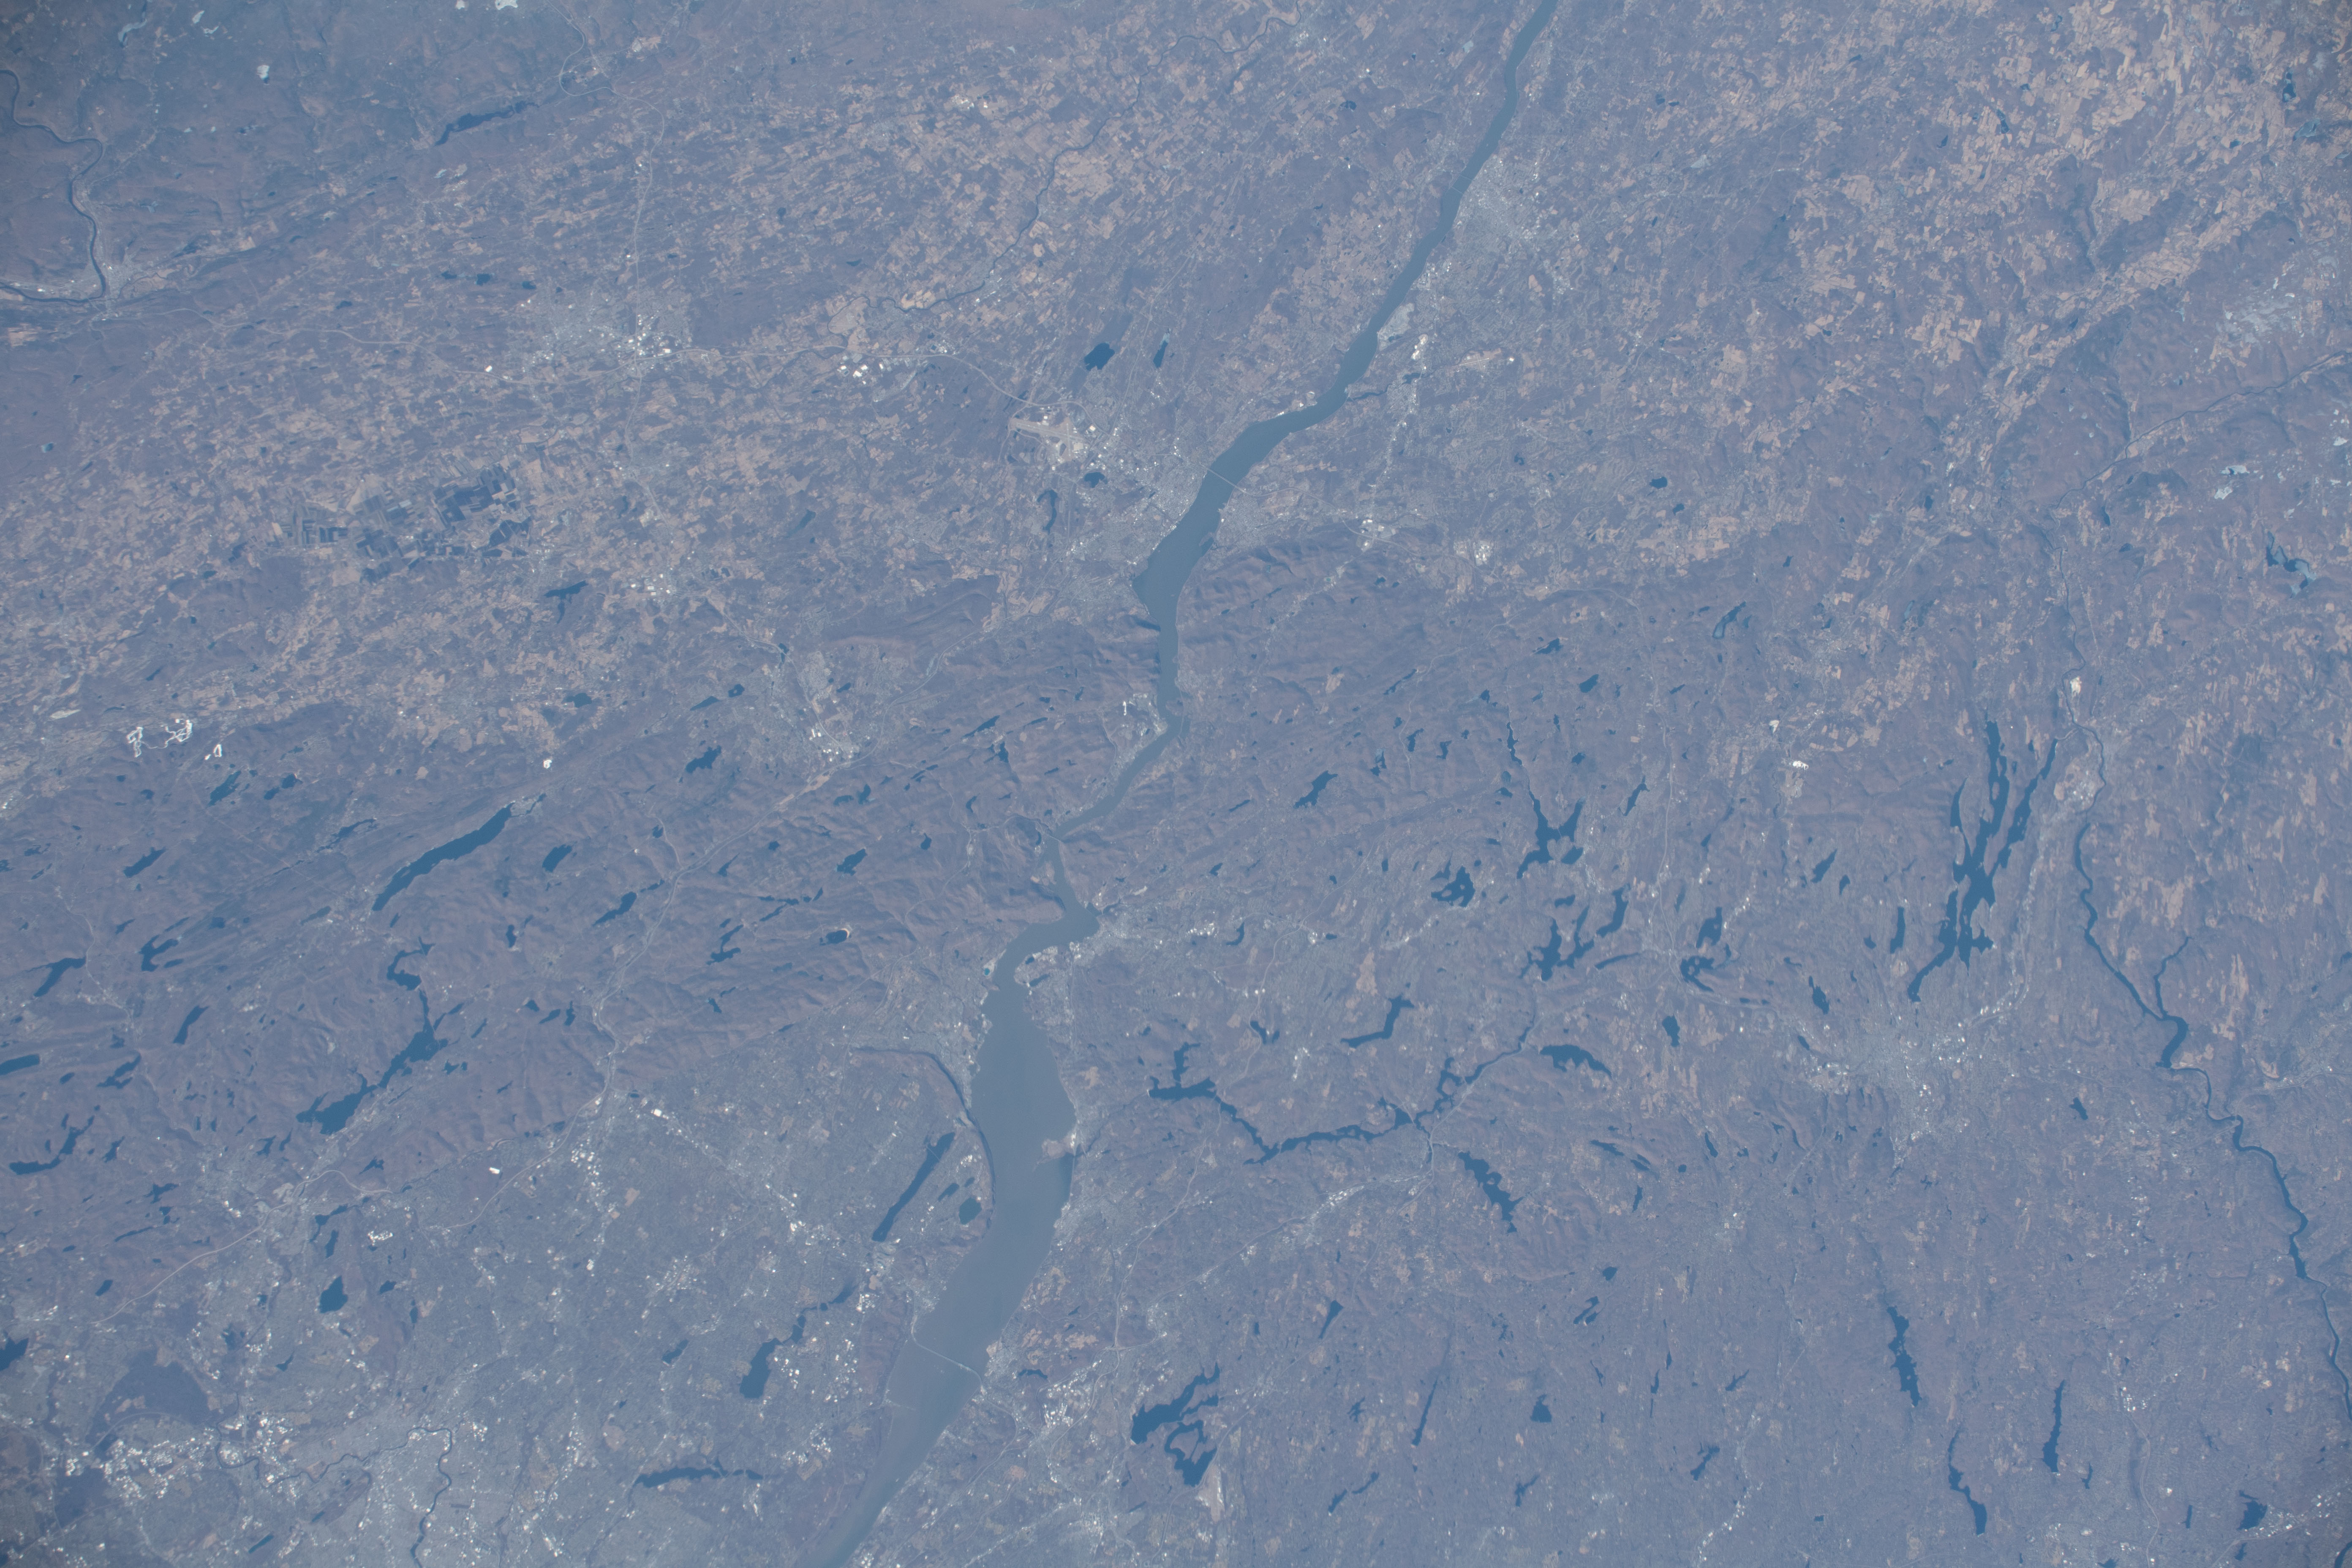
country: USA-NEW YORK
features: HARRIMAN STATE PARK, WAWAYANDA STATE PARK, BEAR MOUNTAIN STATE PARK, HUDSON RIVER
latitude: 41.4
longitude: -73.9
